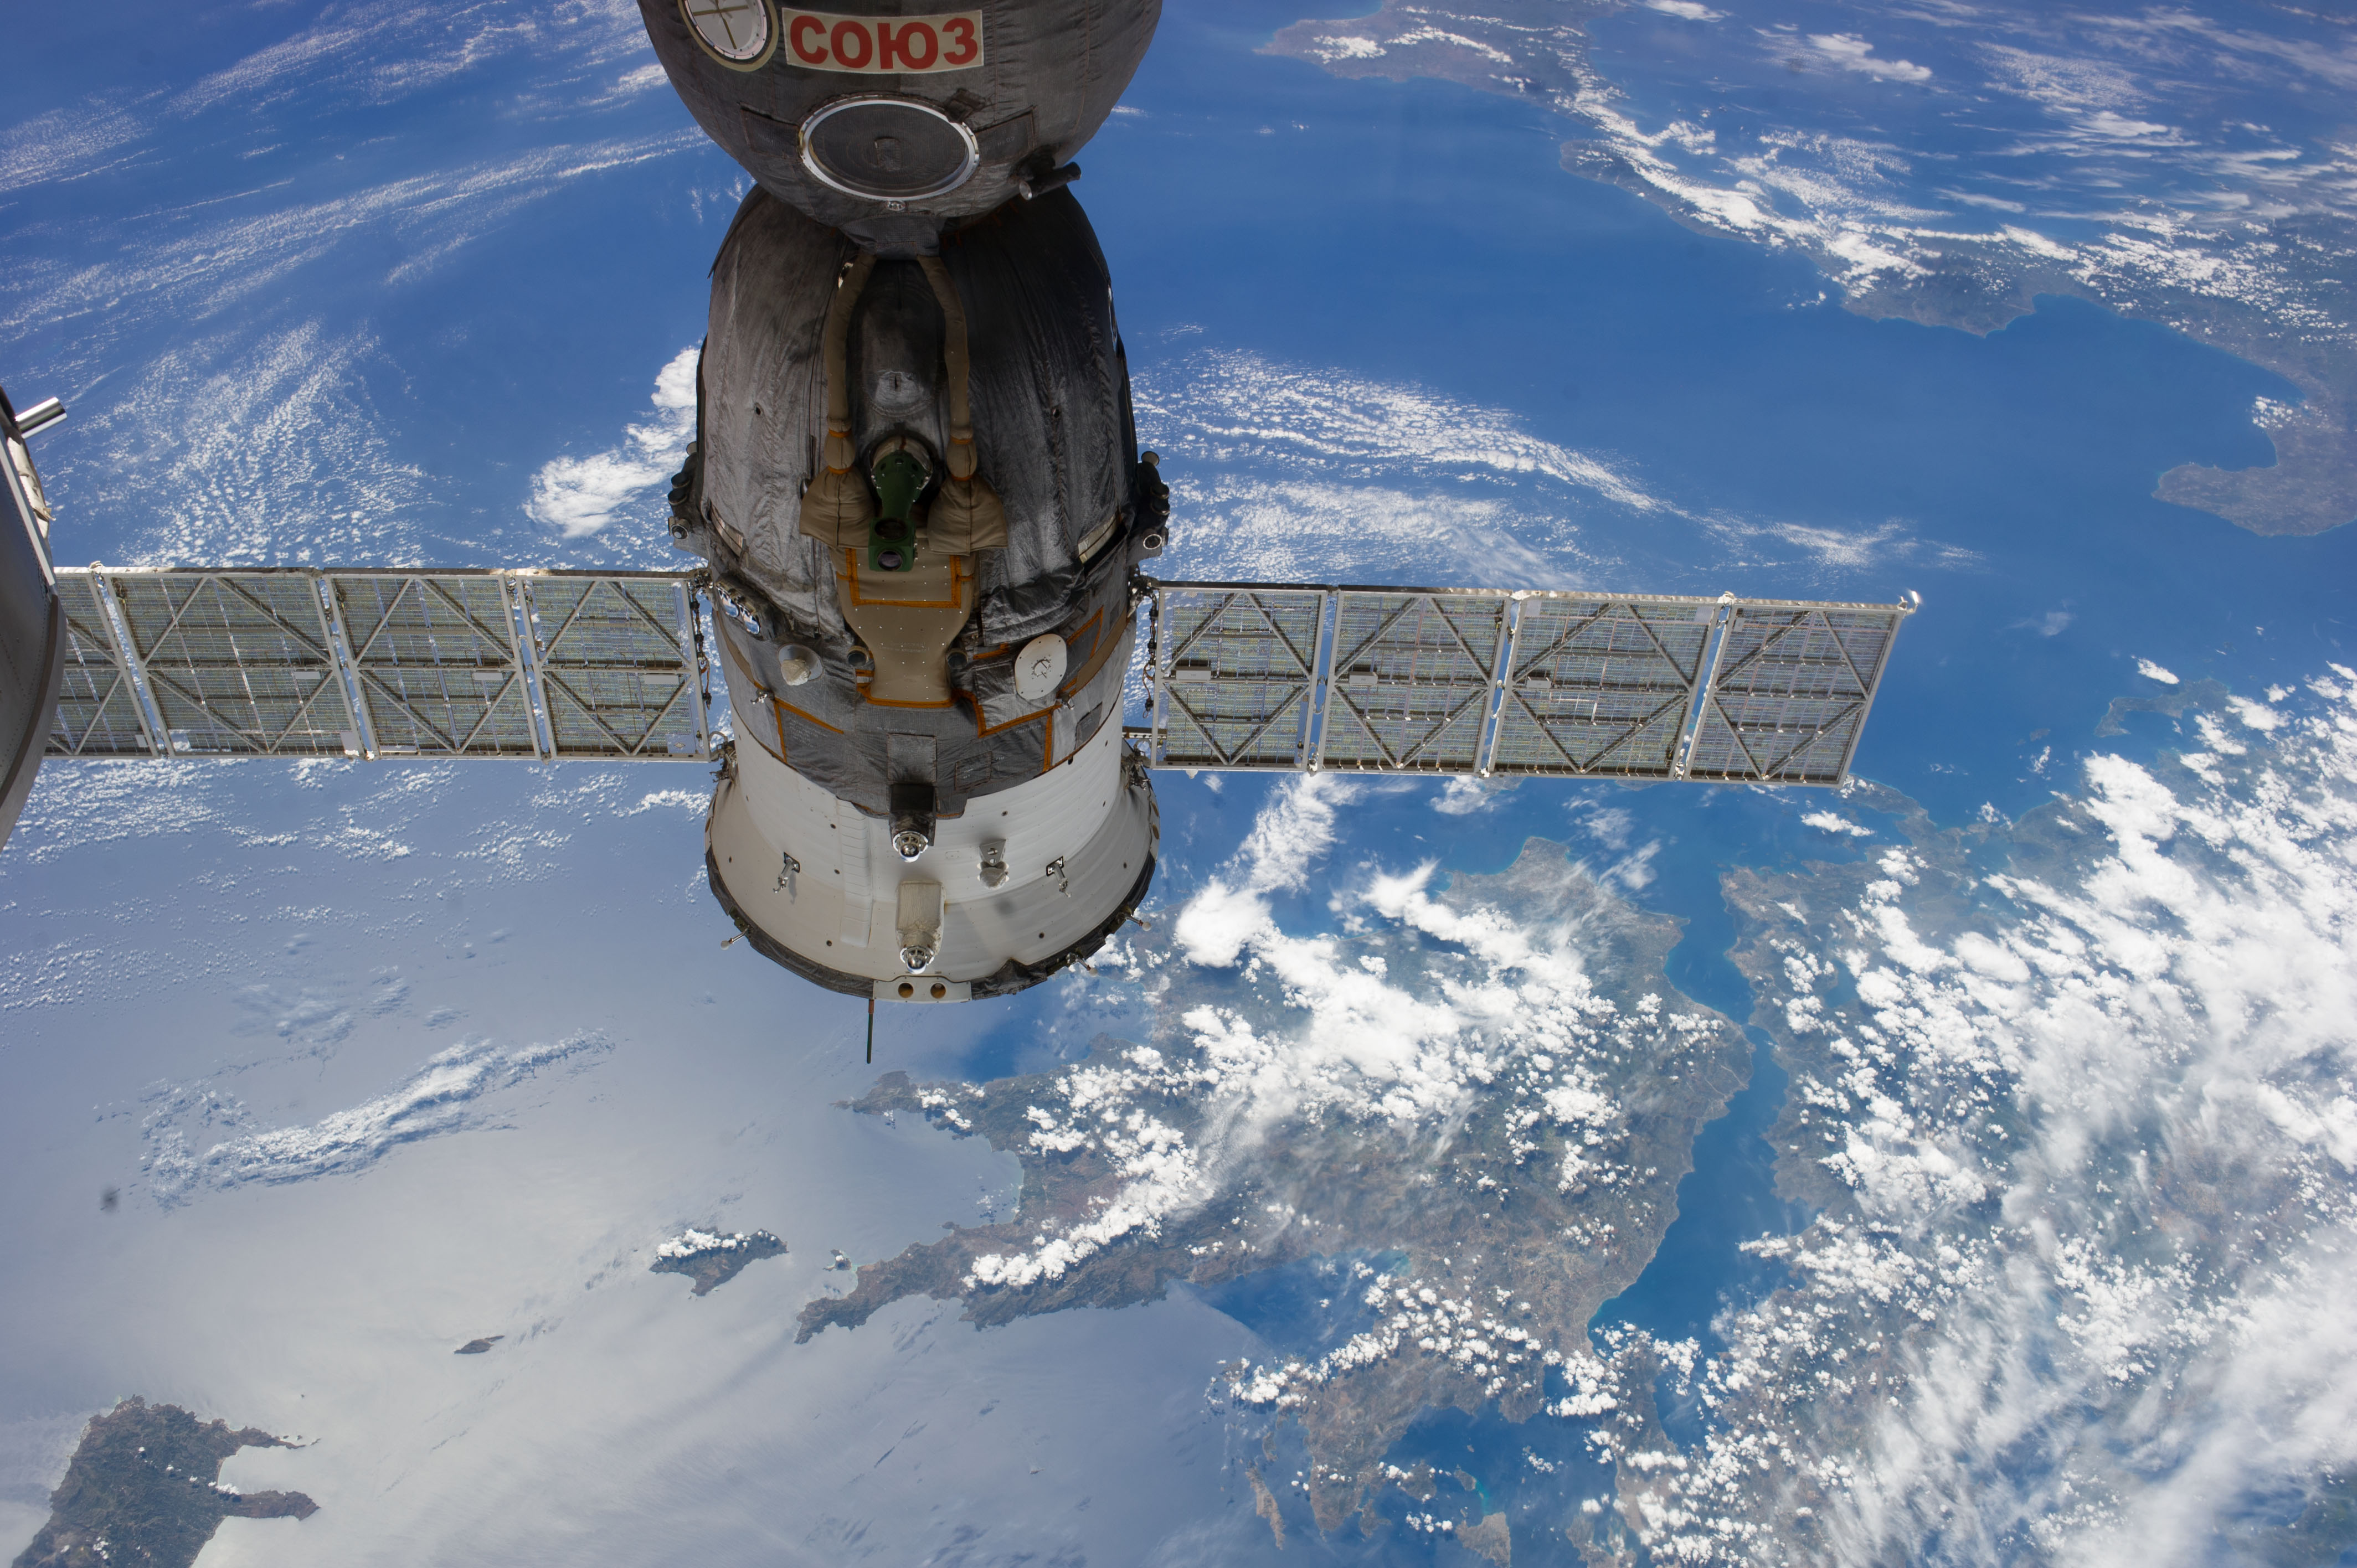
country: GREECE
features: ATHENS, SPARTA, CORINTH, MOUNTAINS, CRETE ISLAND, MEDITERRANEAN SEA
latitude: 37.0
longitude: 21.4
